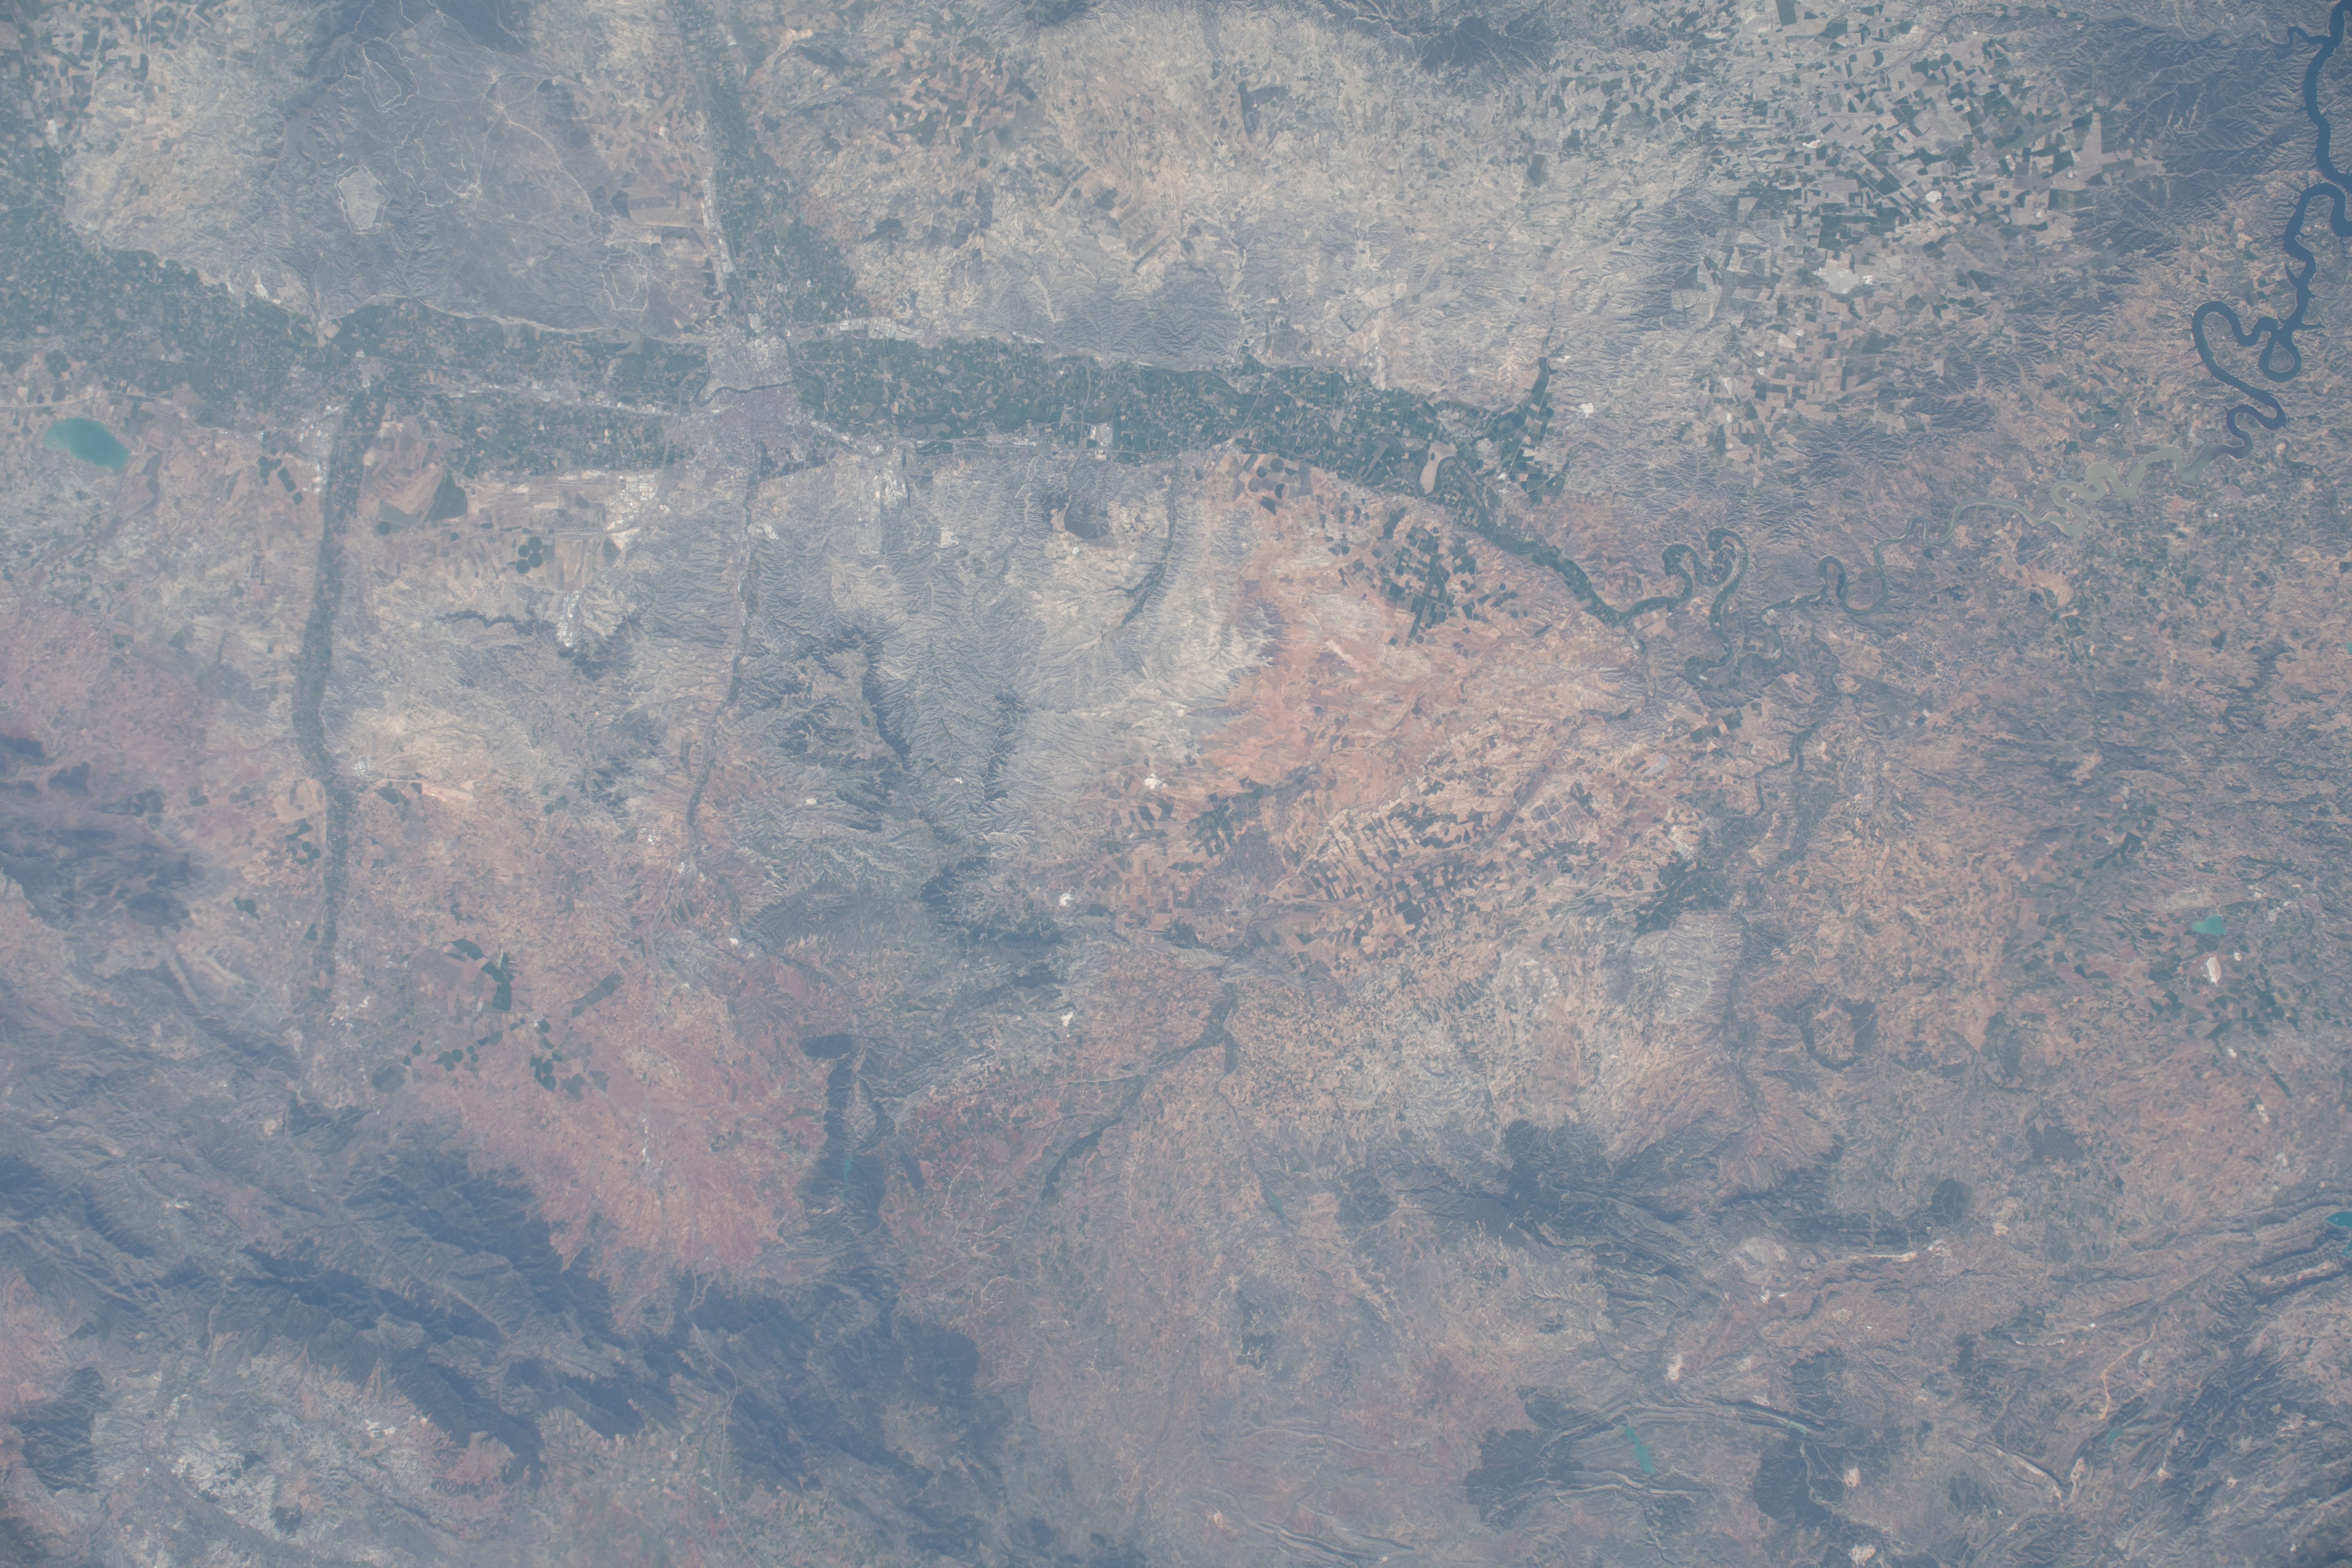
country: SPAIN
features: EMBALSE DE MEQUINENZA RESERVOIR, RIVER
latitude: 41.3
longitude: -0.7
